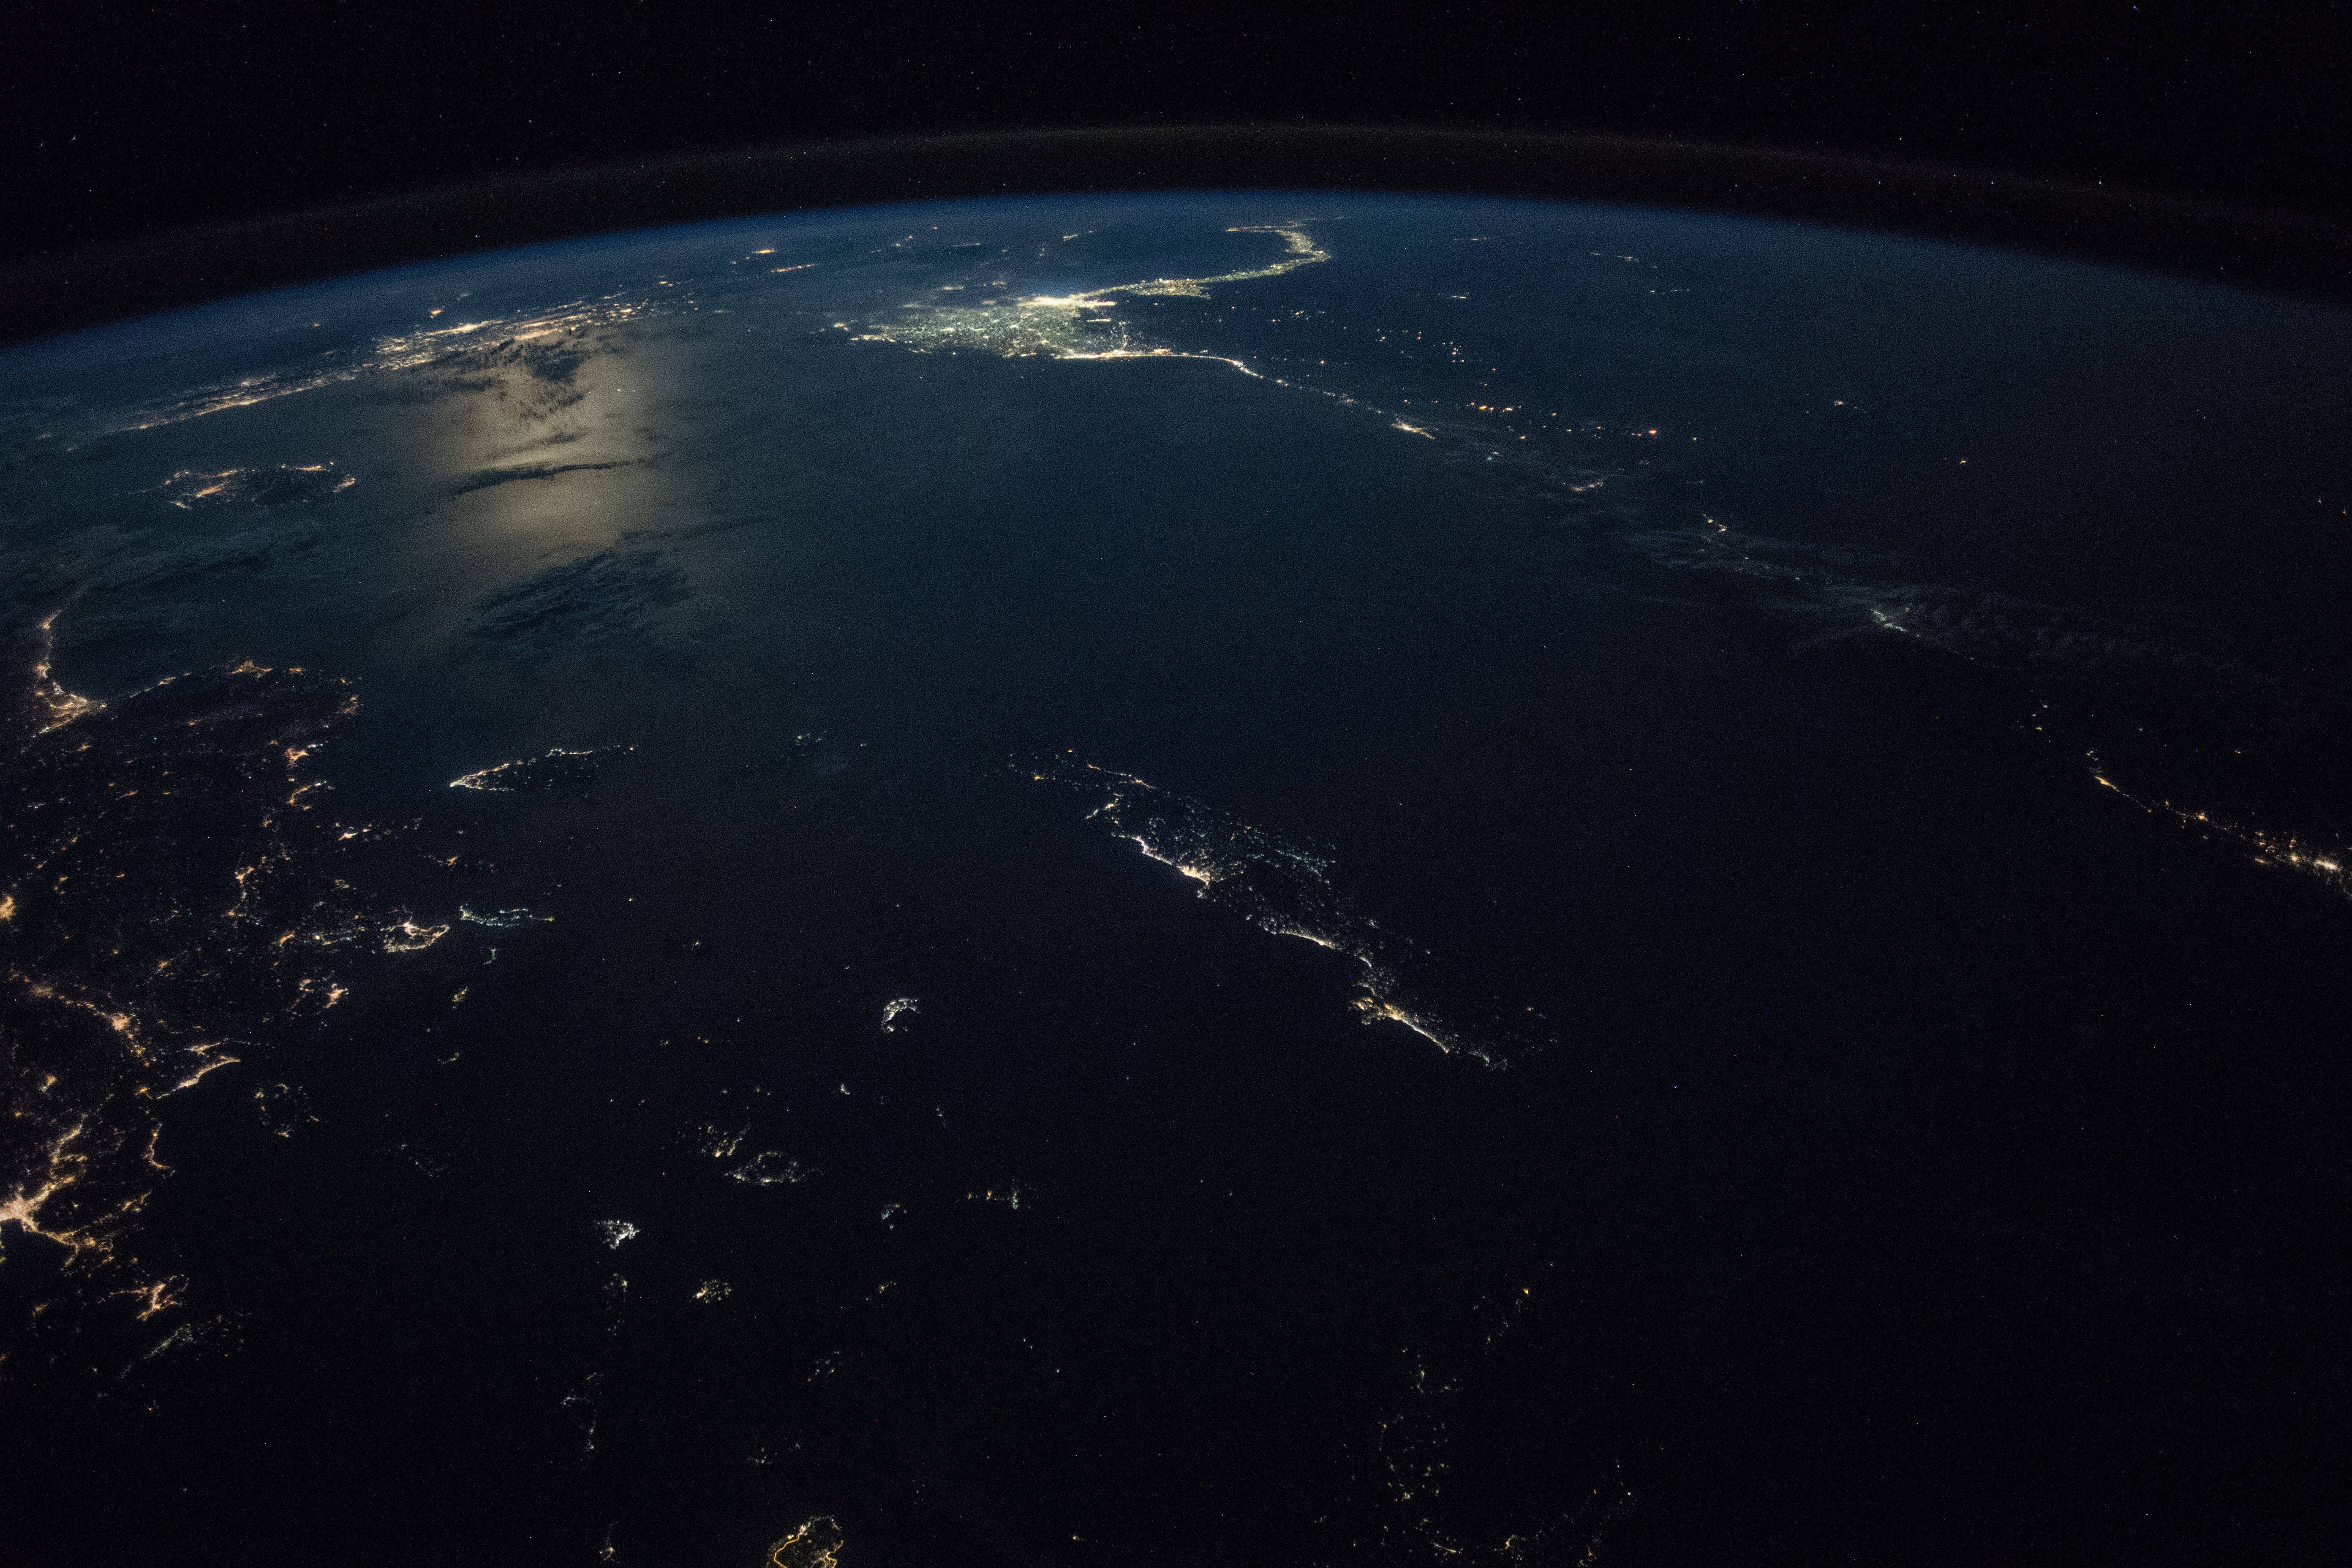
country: GREECE
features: CRETE ISLAND, KOS ISLAND, RHODES ISLAND, RHODES BASIN, STRABO TRENCH, PLINY TRENCH, KARPATHOS ISLAND, EGEO ISLANDS, AEGEAN SEA, CYPRUS, NIGHT, EARTH LIMB
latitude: 34.9
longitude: 25.6
